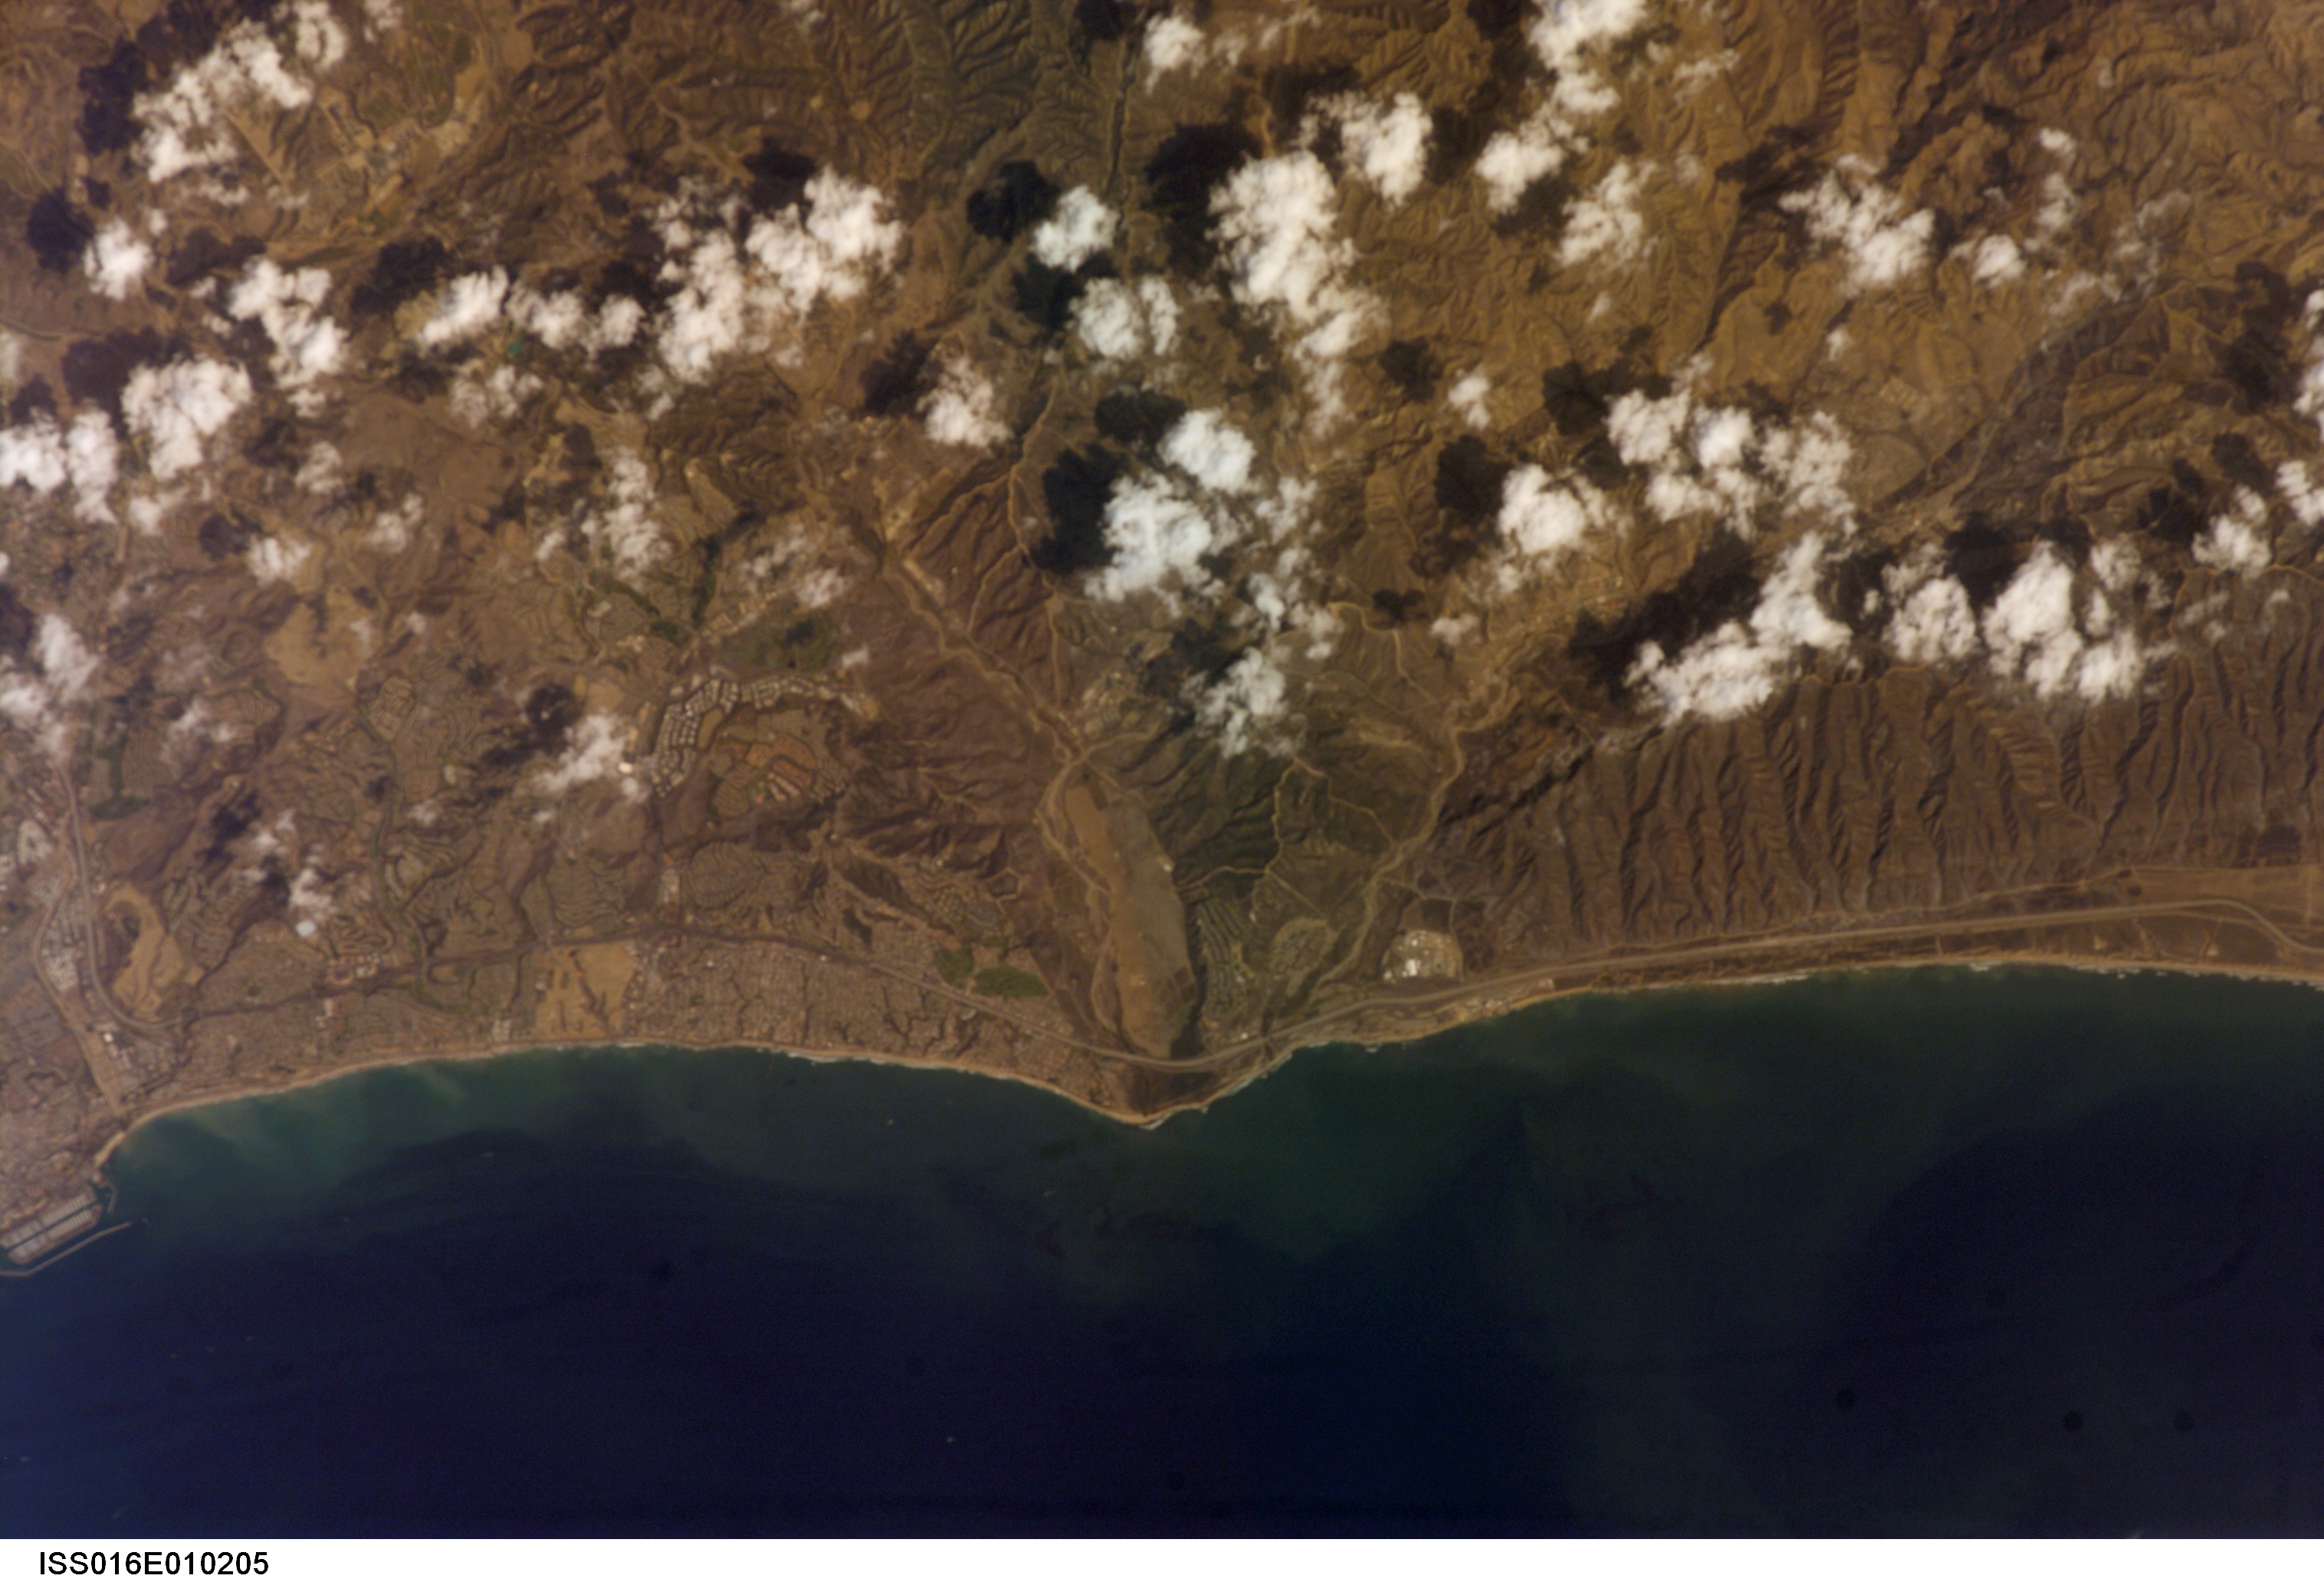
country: USA-CALIFORNIA
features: MARBLEHEAD,SAN CLEMENTE
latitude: 33.4
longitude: -117.6
